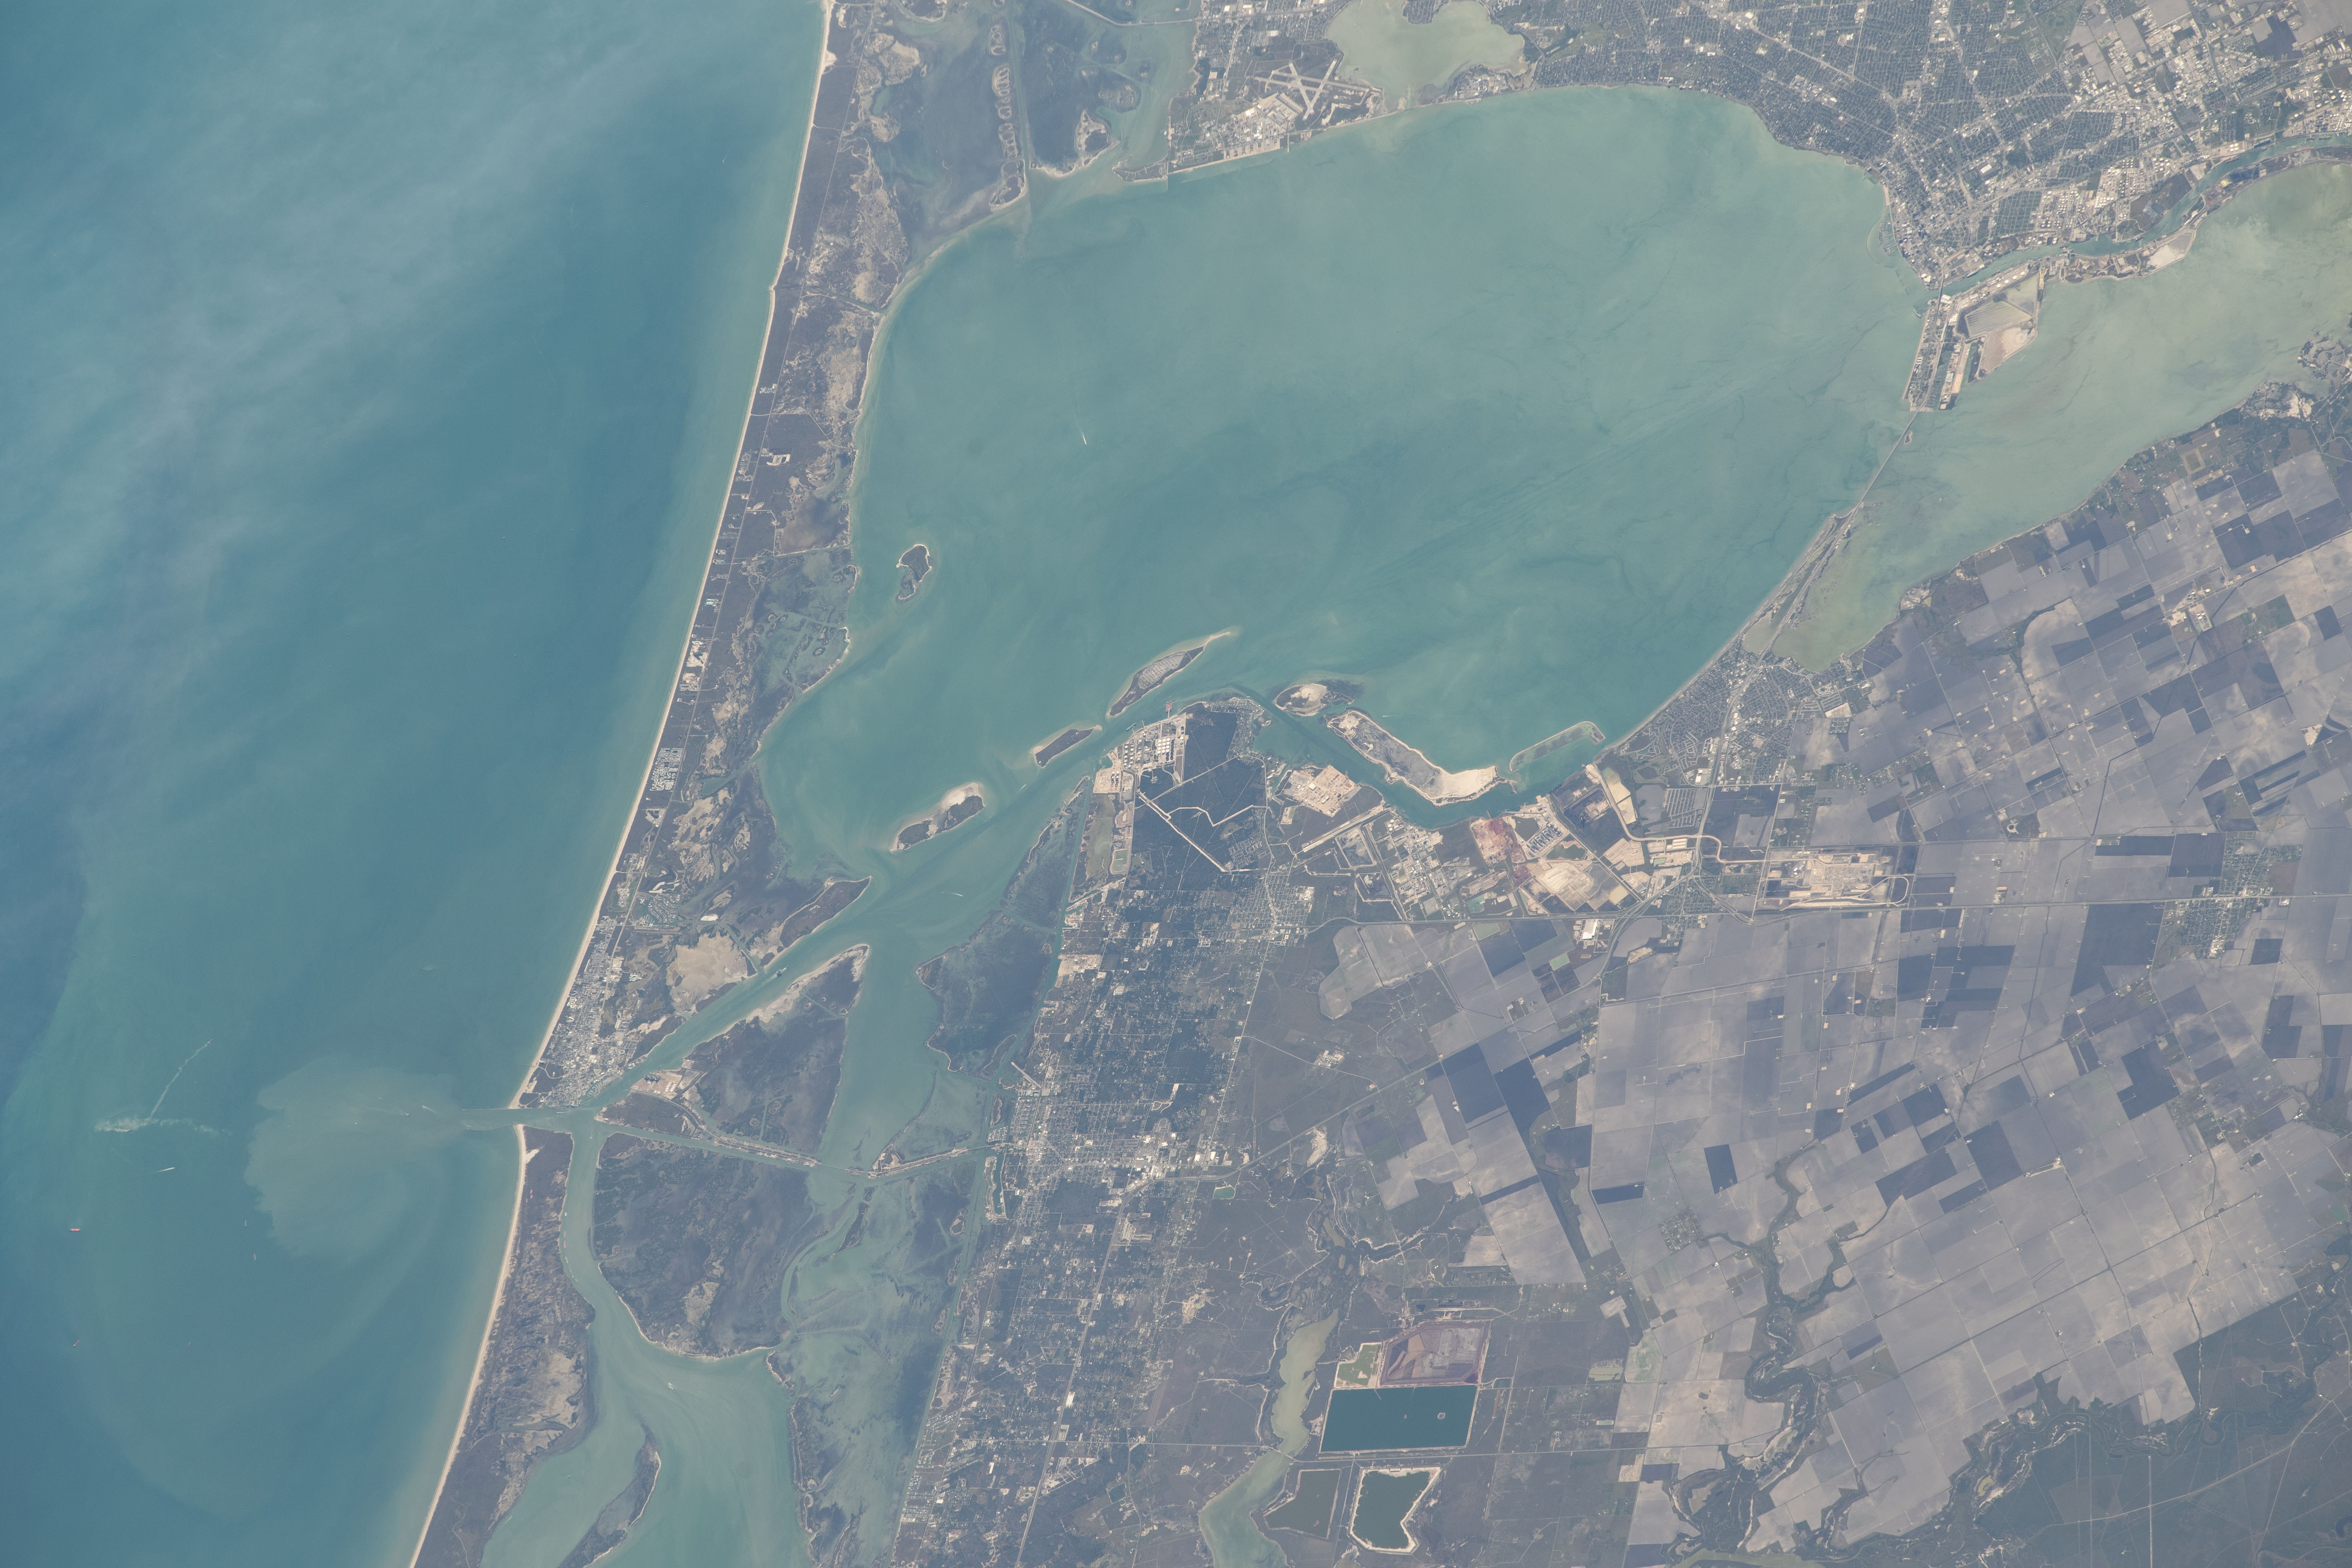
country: USA-TEXAS
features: PORT ARANSAS, CORPUS CHRISTI BAY
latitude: 27.8
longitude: -97.2
